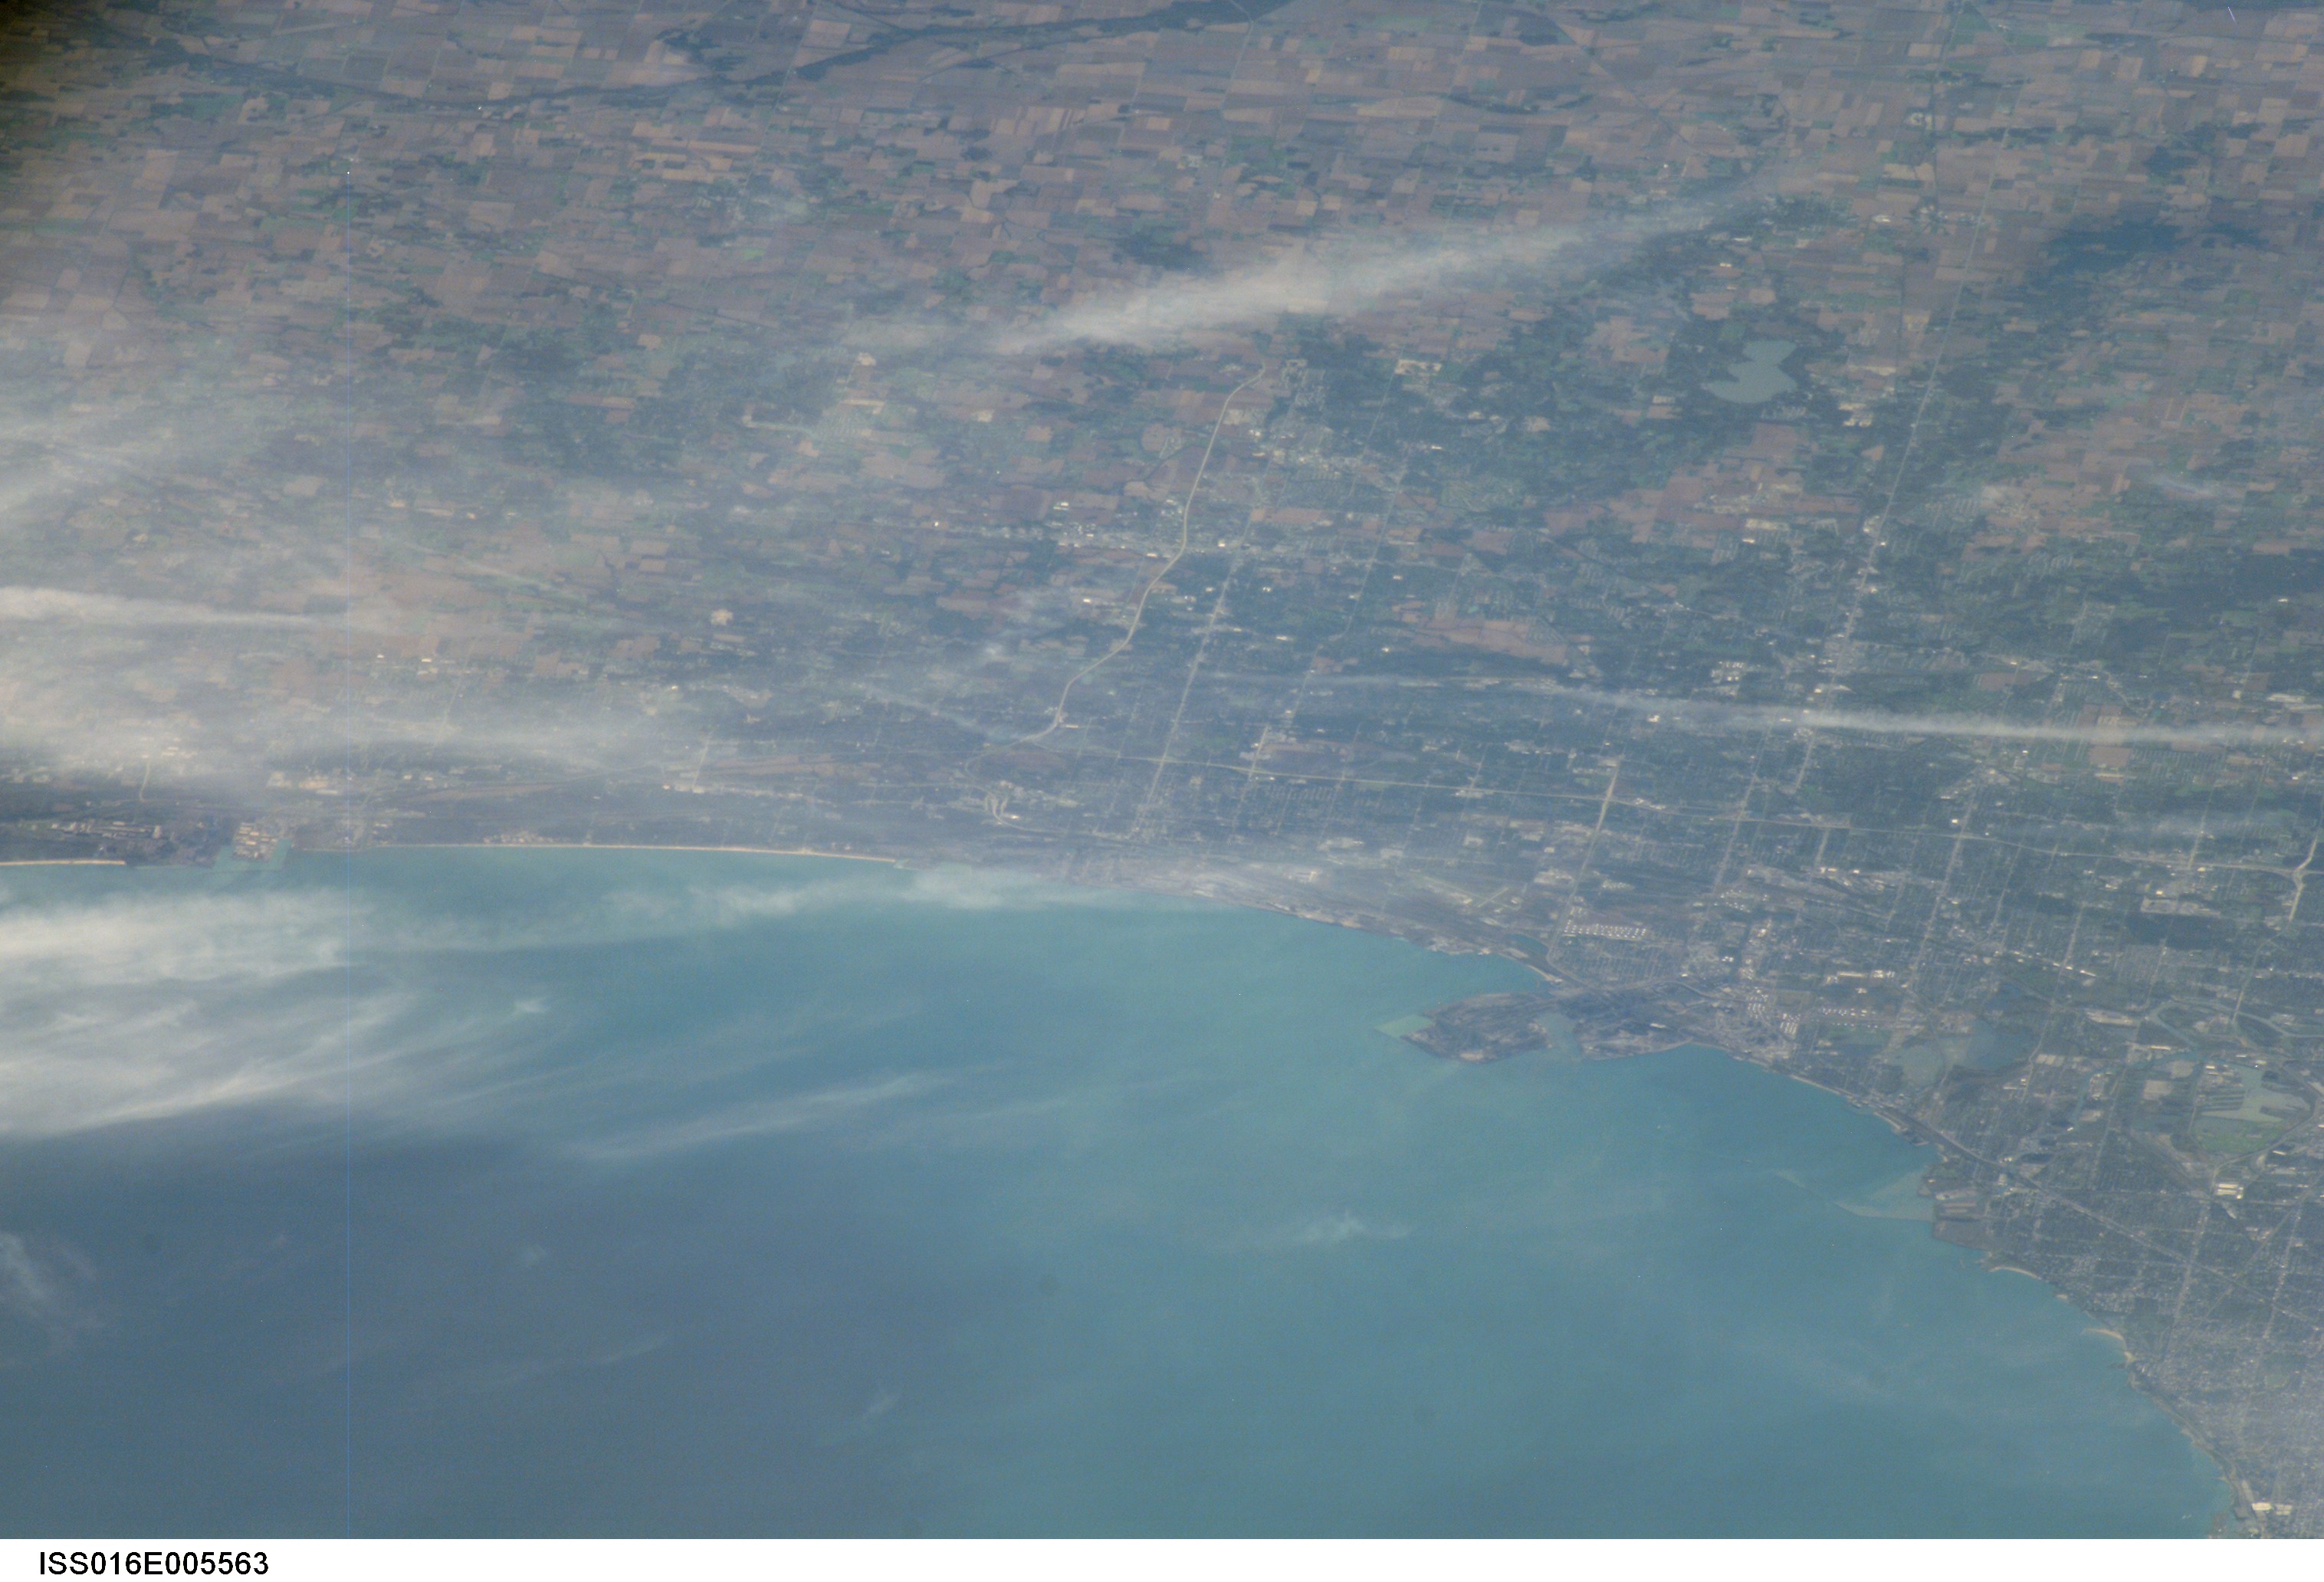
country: USA-INDIANA
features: GARY, L. MICHIGAN, AGR., ROADS
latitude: 41.4
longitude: -87.1
